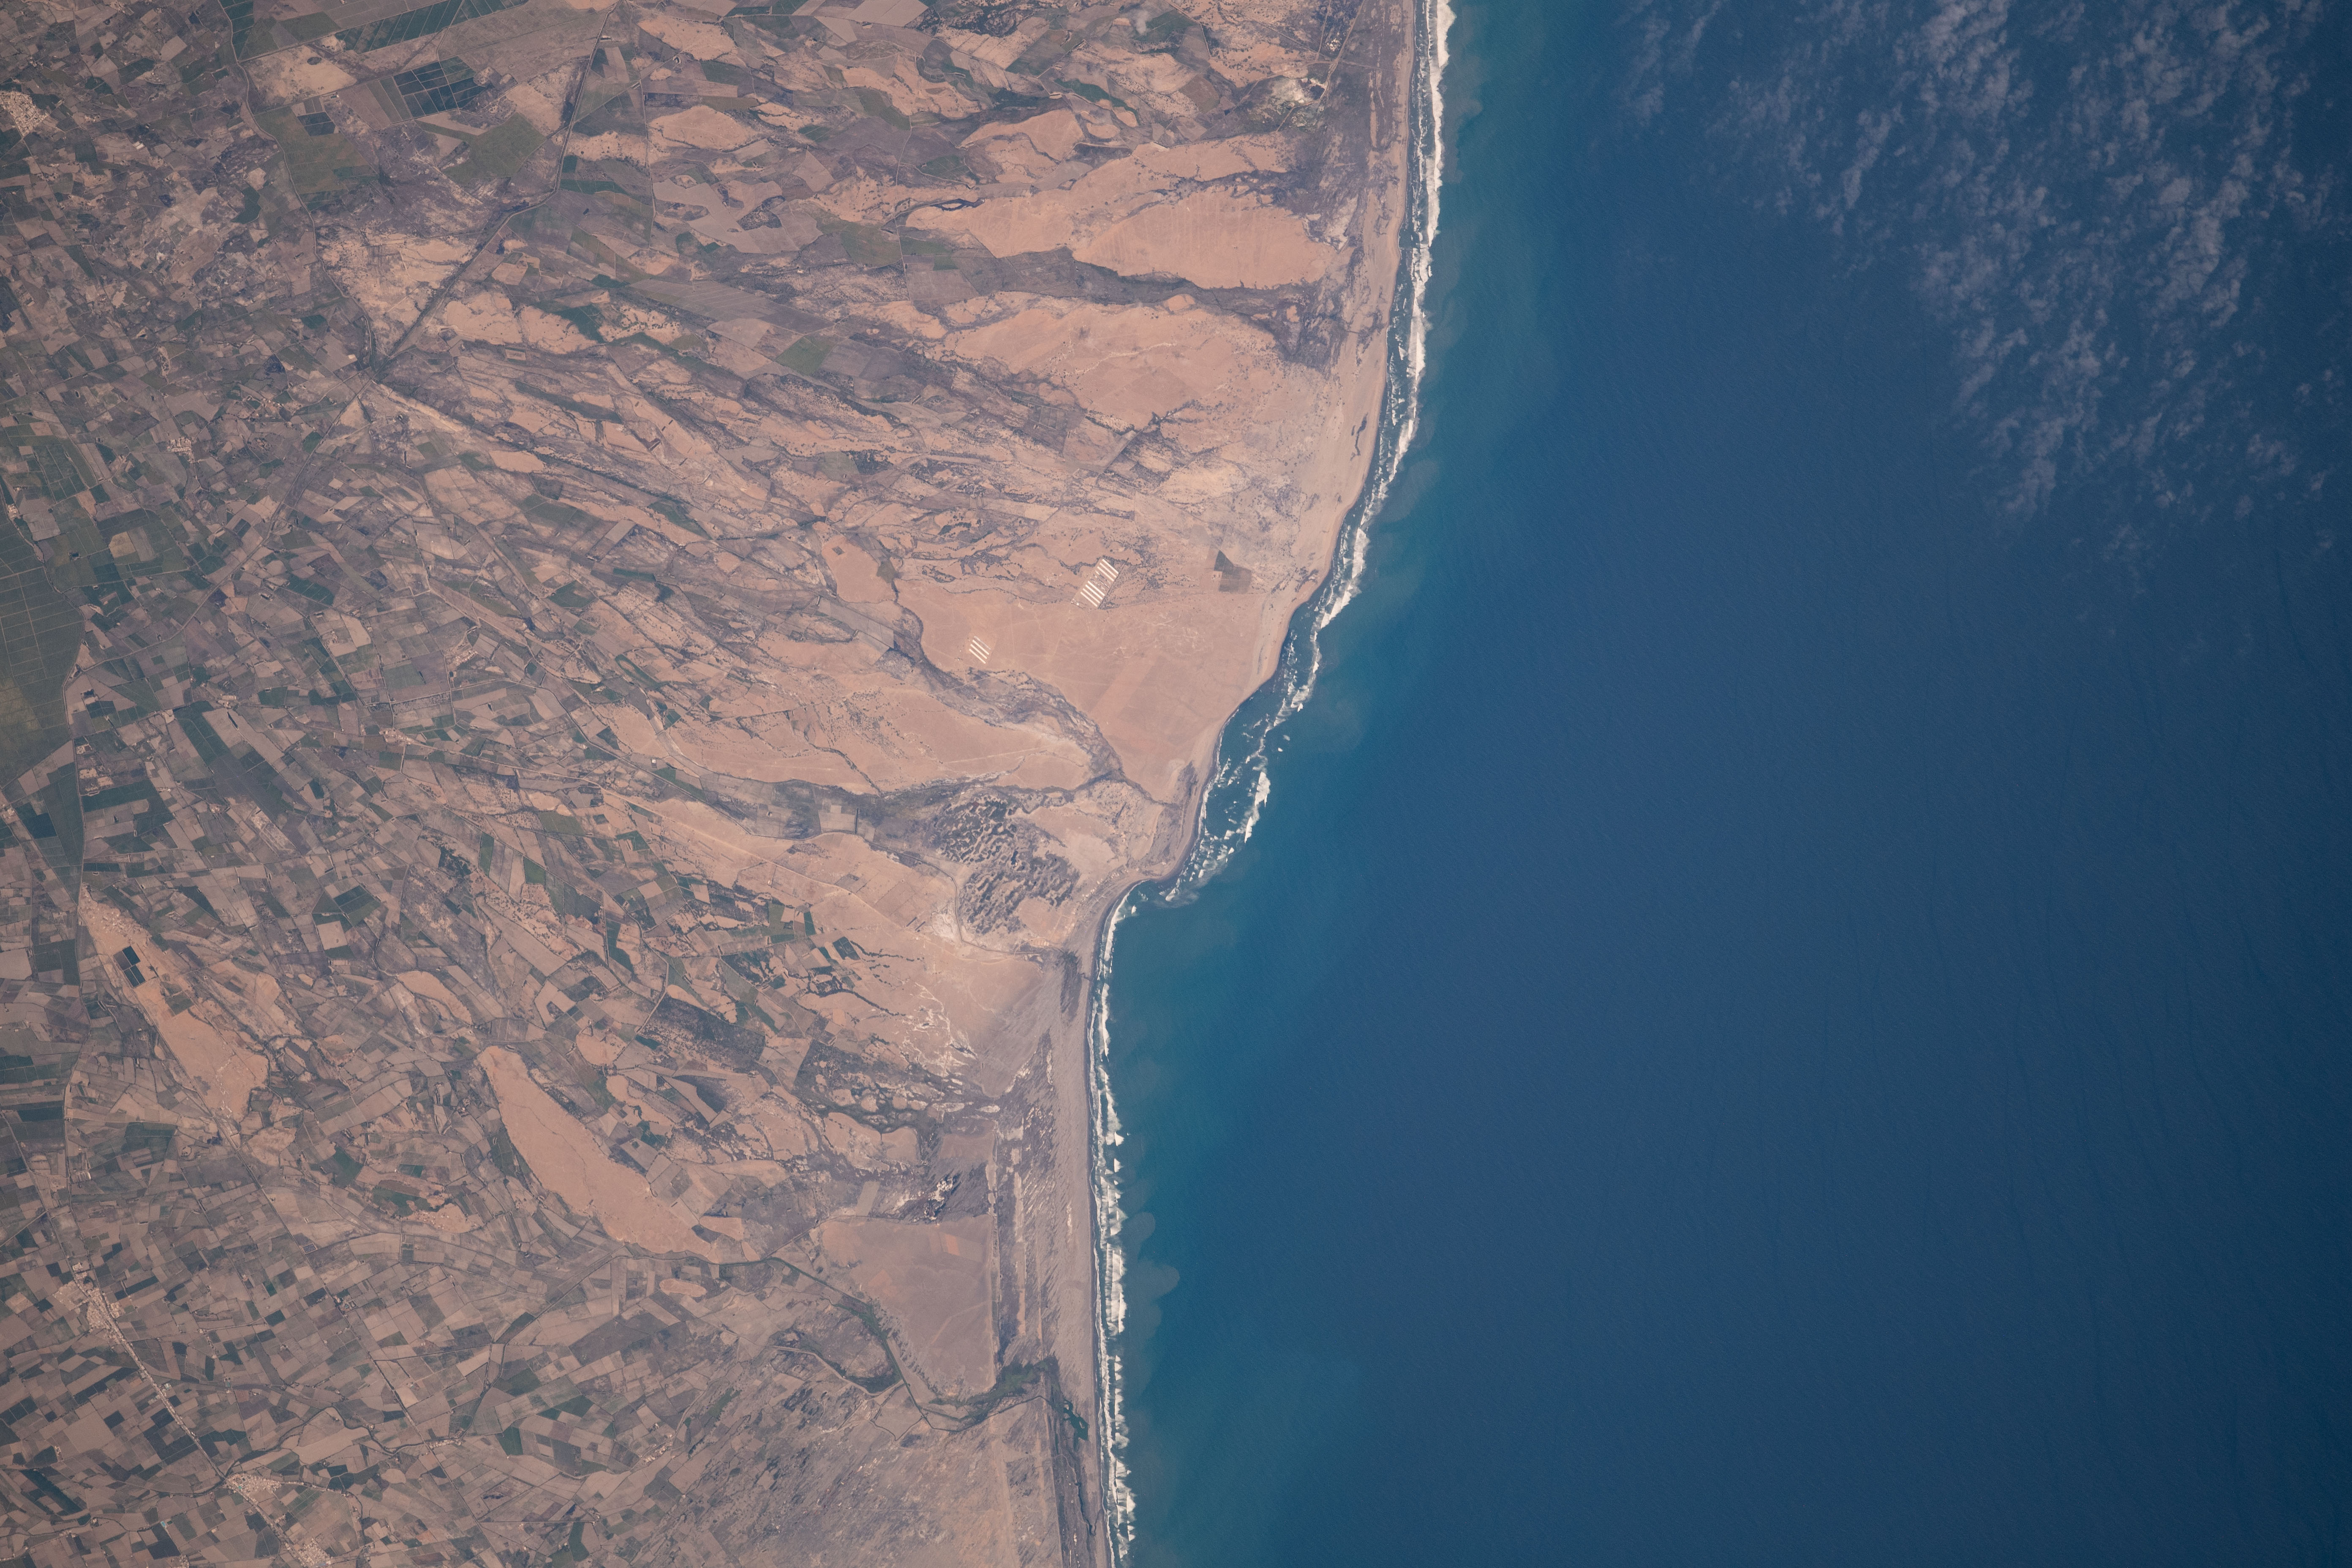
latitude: -7.8
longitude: -79.4
